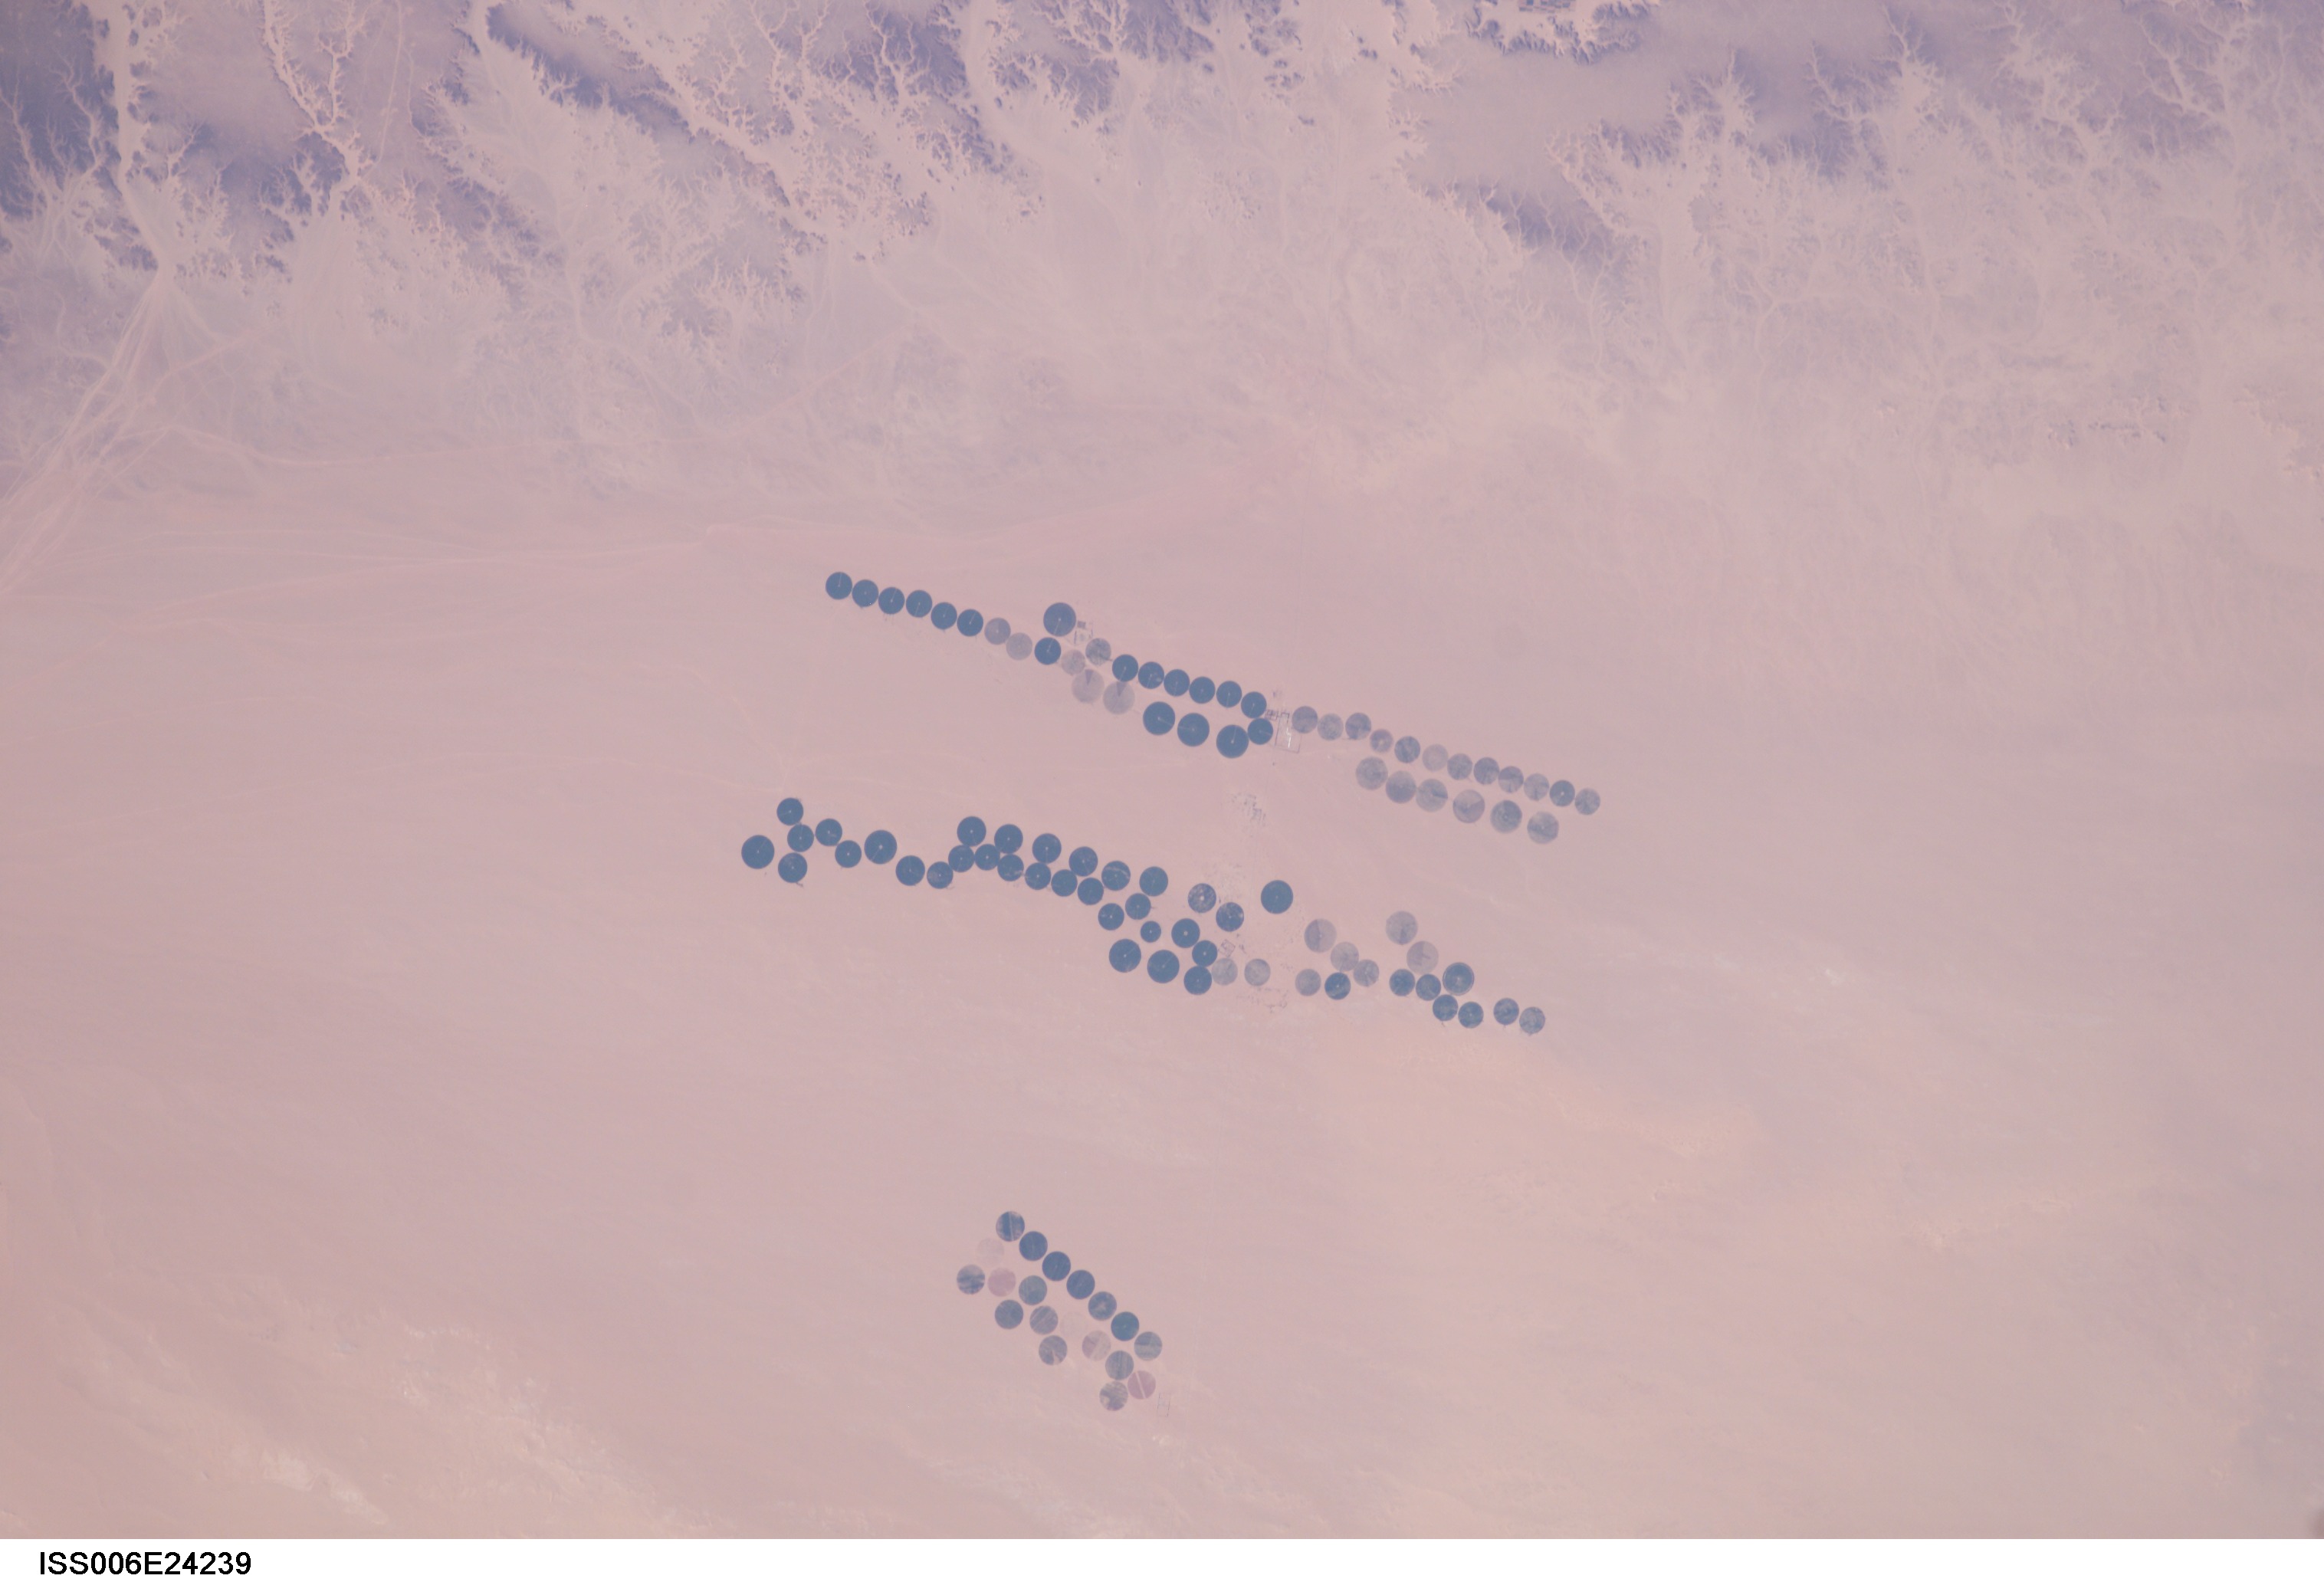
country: LIBYA
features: PIVOT IRRIGATION, ENGIARREN VAL
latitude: 26.0
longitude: 13.5
